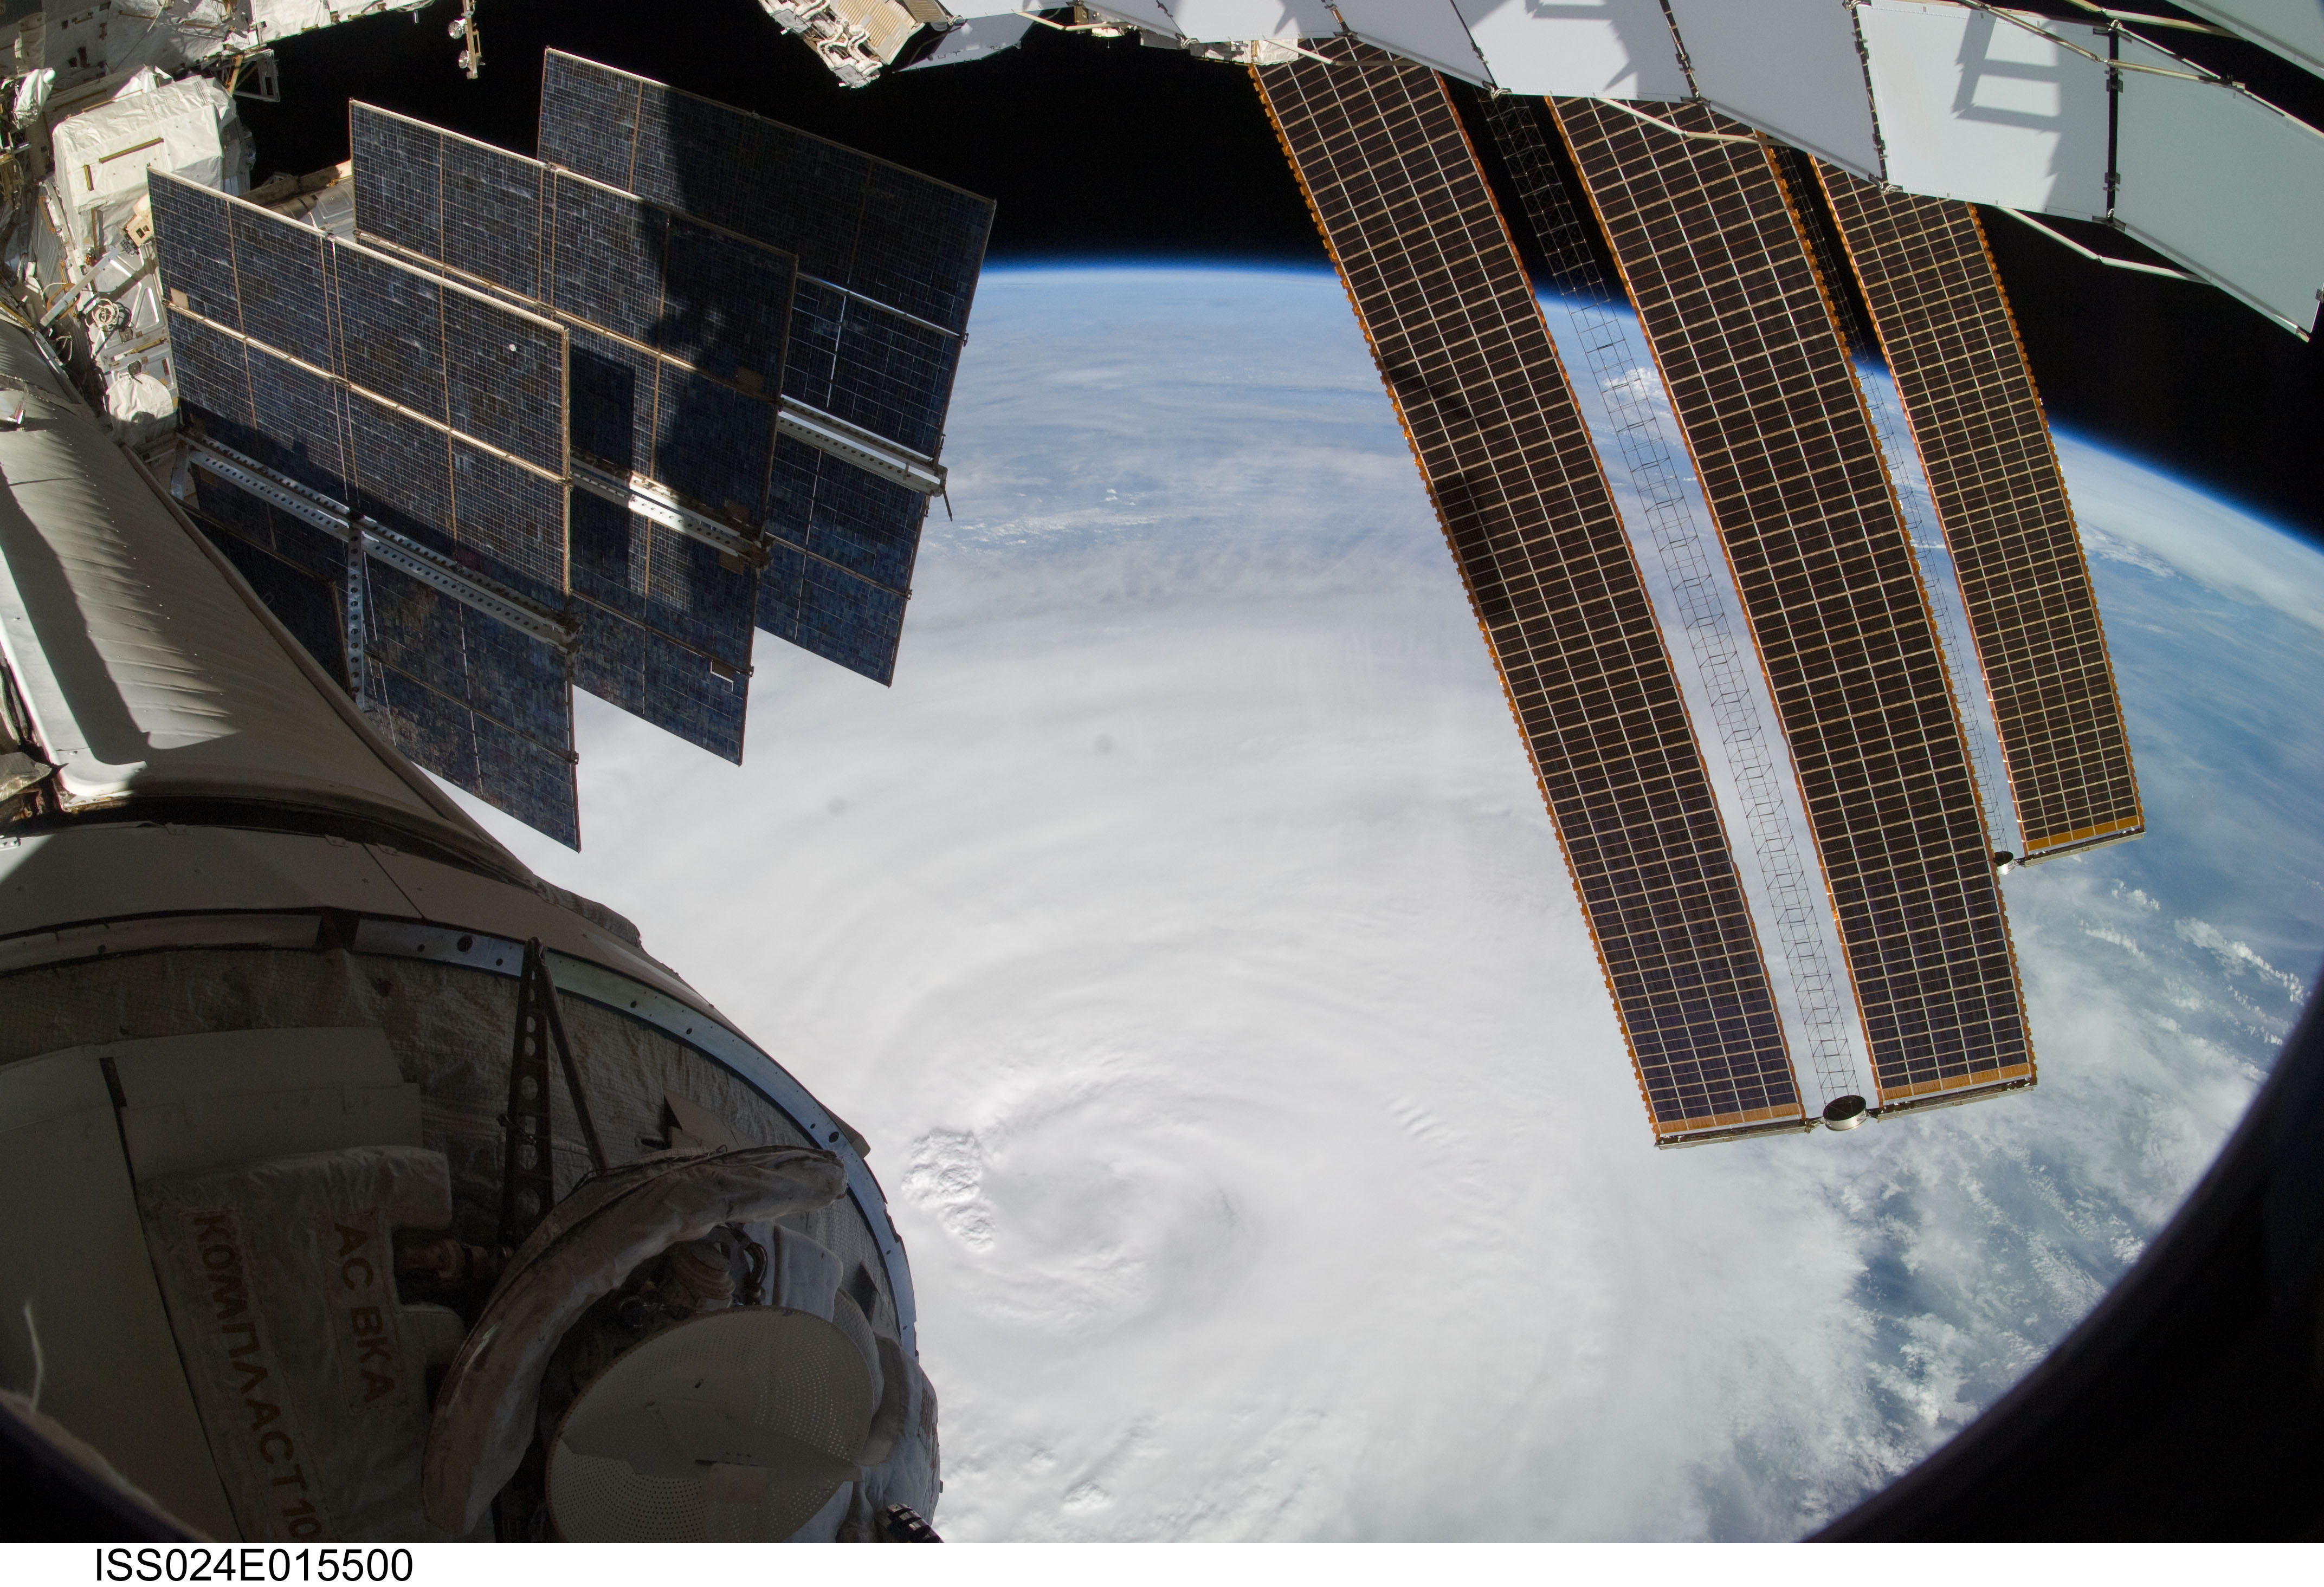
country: ATLANTIC OCEAN
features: PAN-HURRICANE EARL, EYE, BANDS, OUTFLOW, ISS
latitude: 32.5
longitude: -75.0
